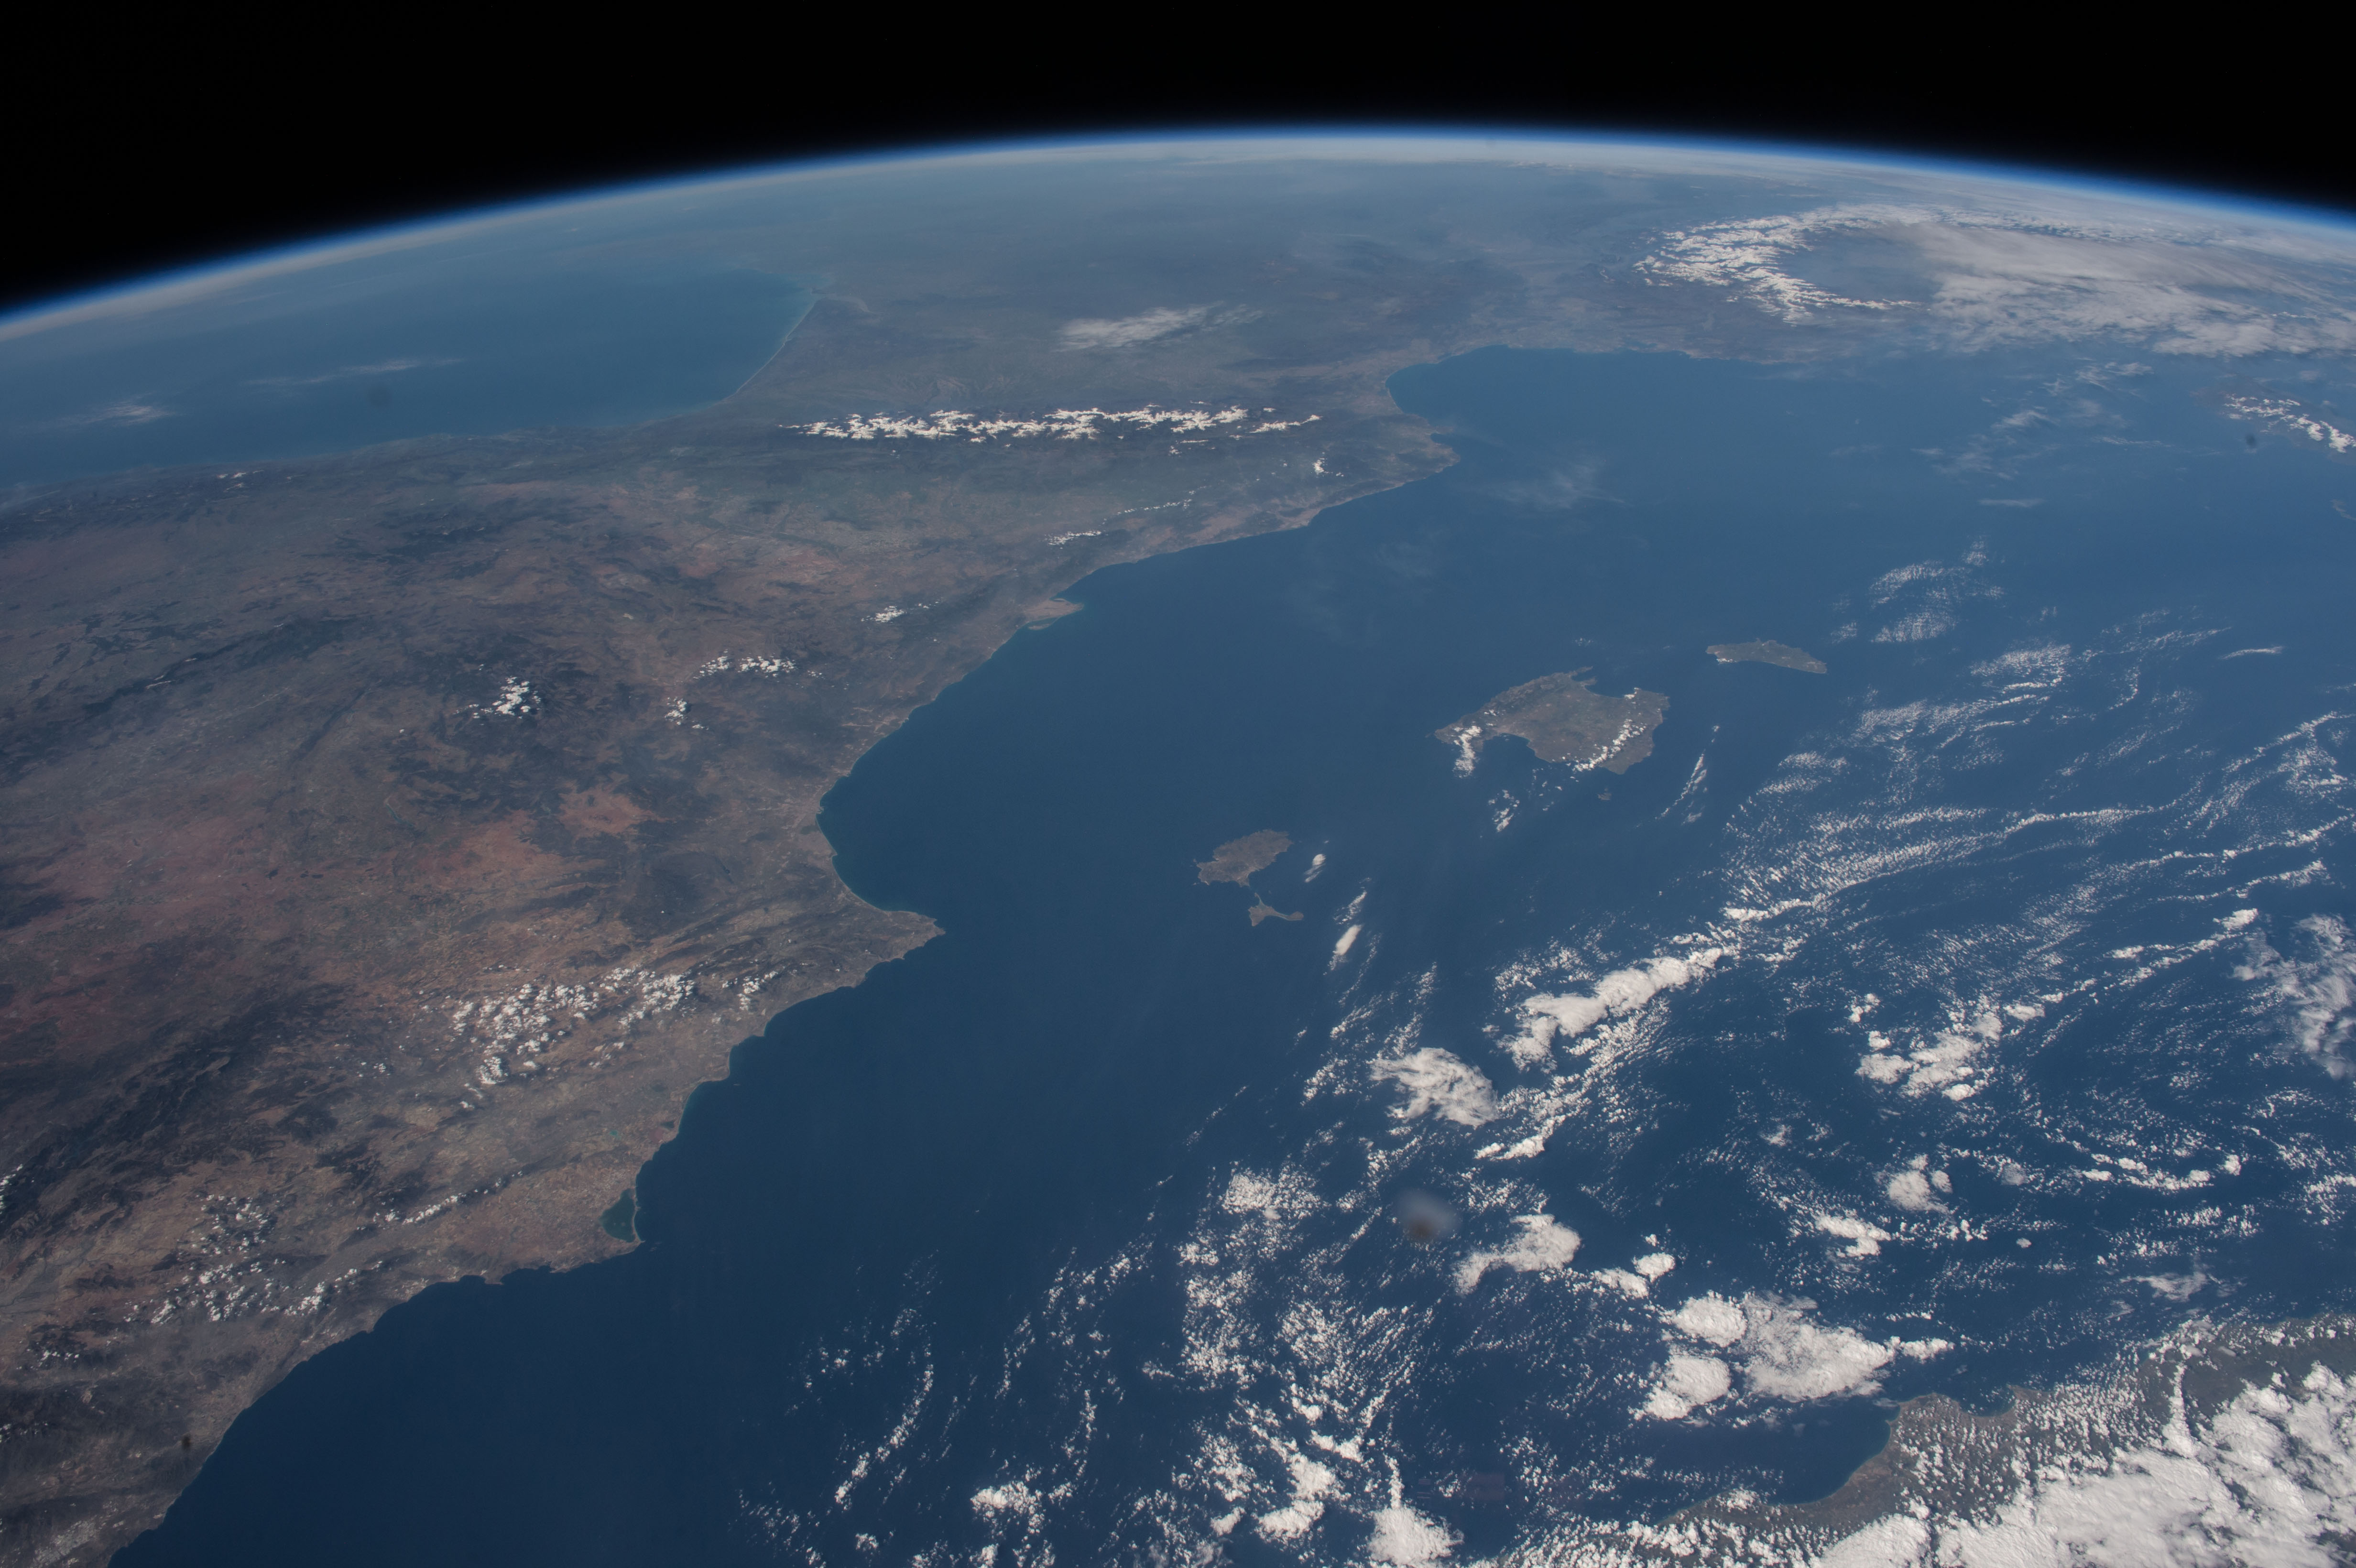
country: BALEARIC ISLANDS
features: PALMA, IBIZA, BALEARIC SEA, ALICANTE
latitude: 39.1
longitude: 0.9
